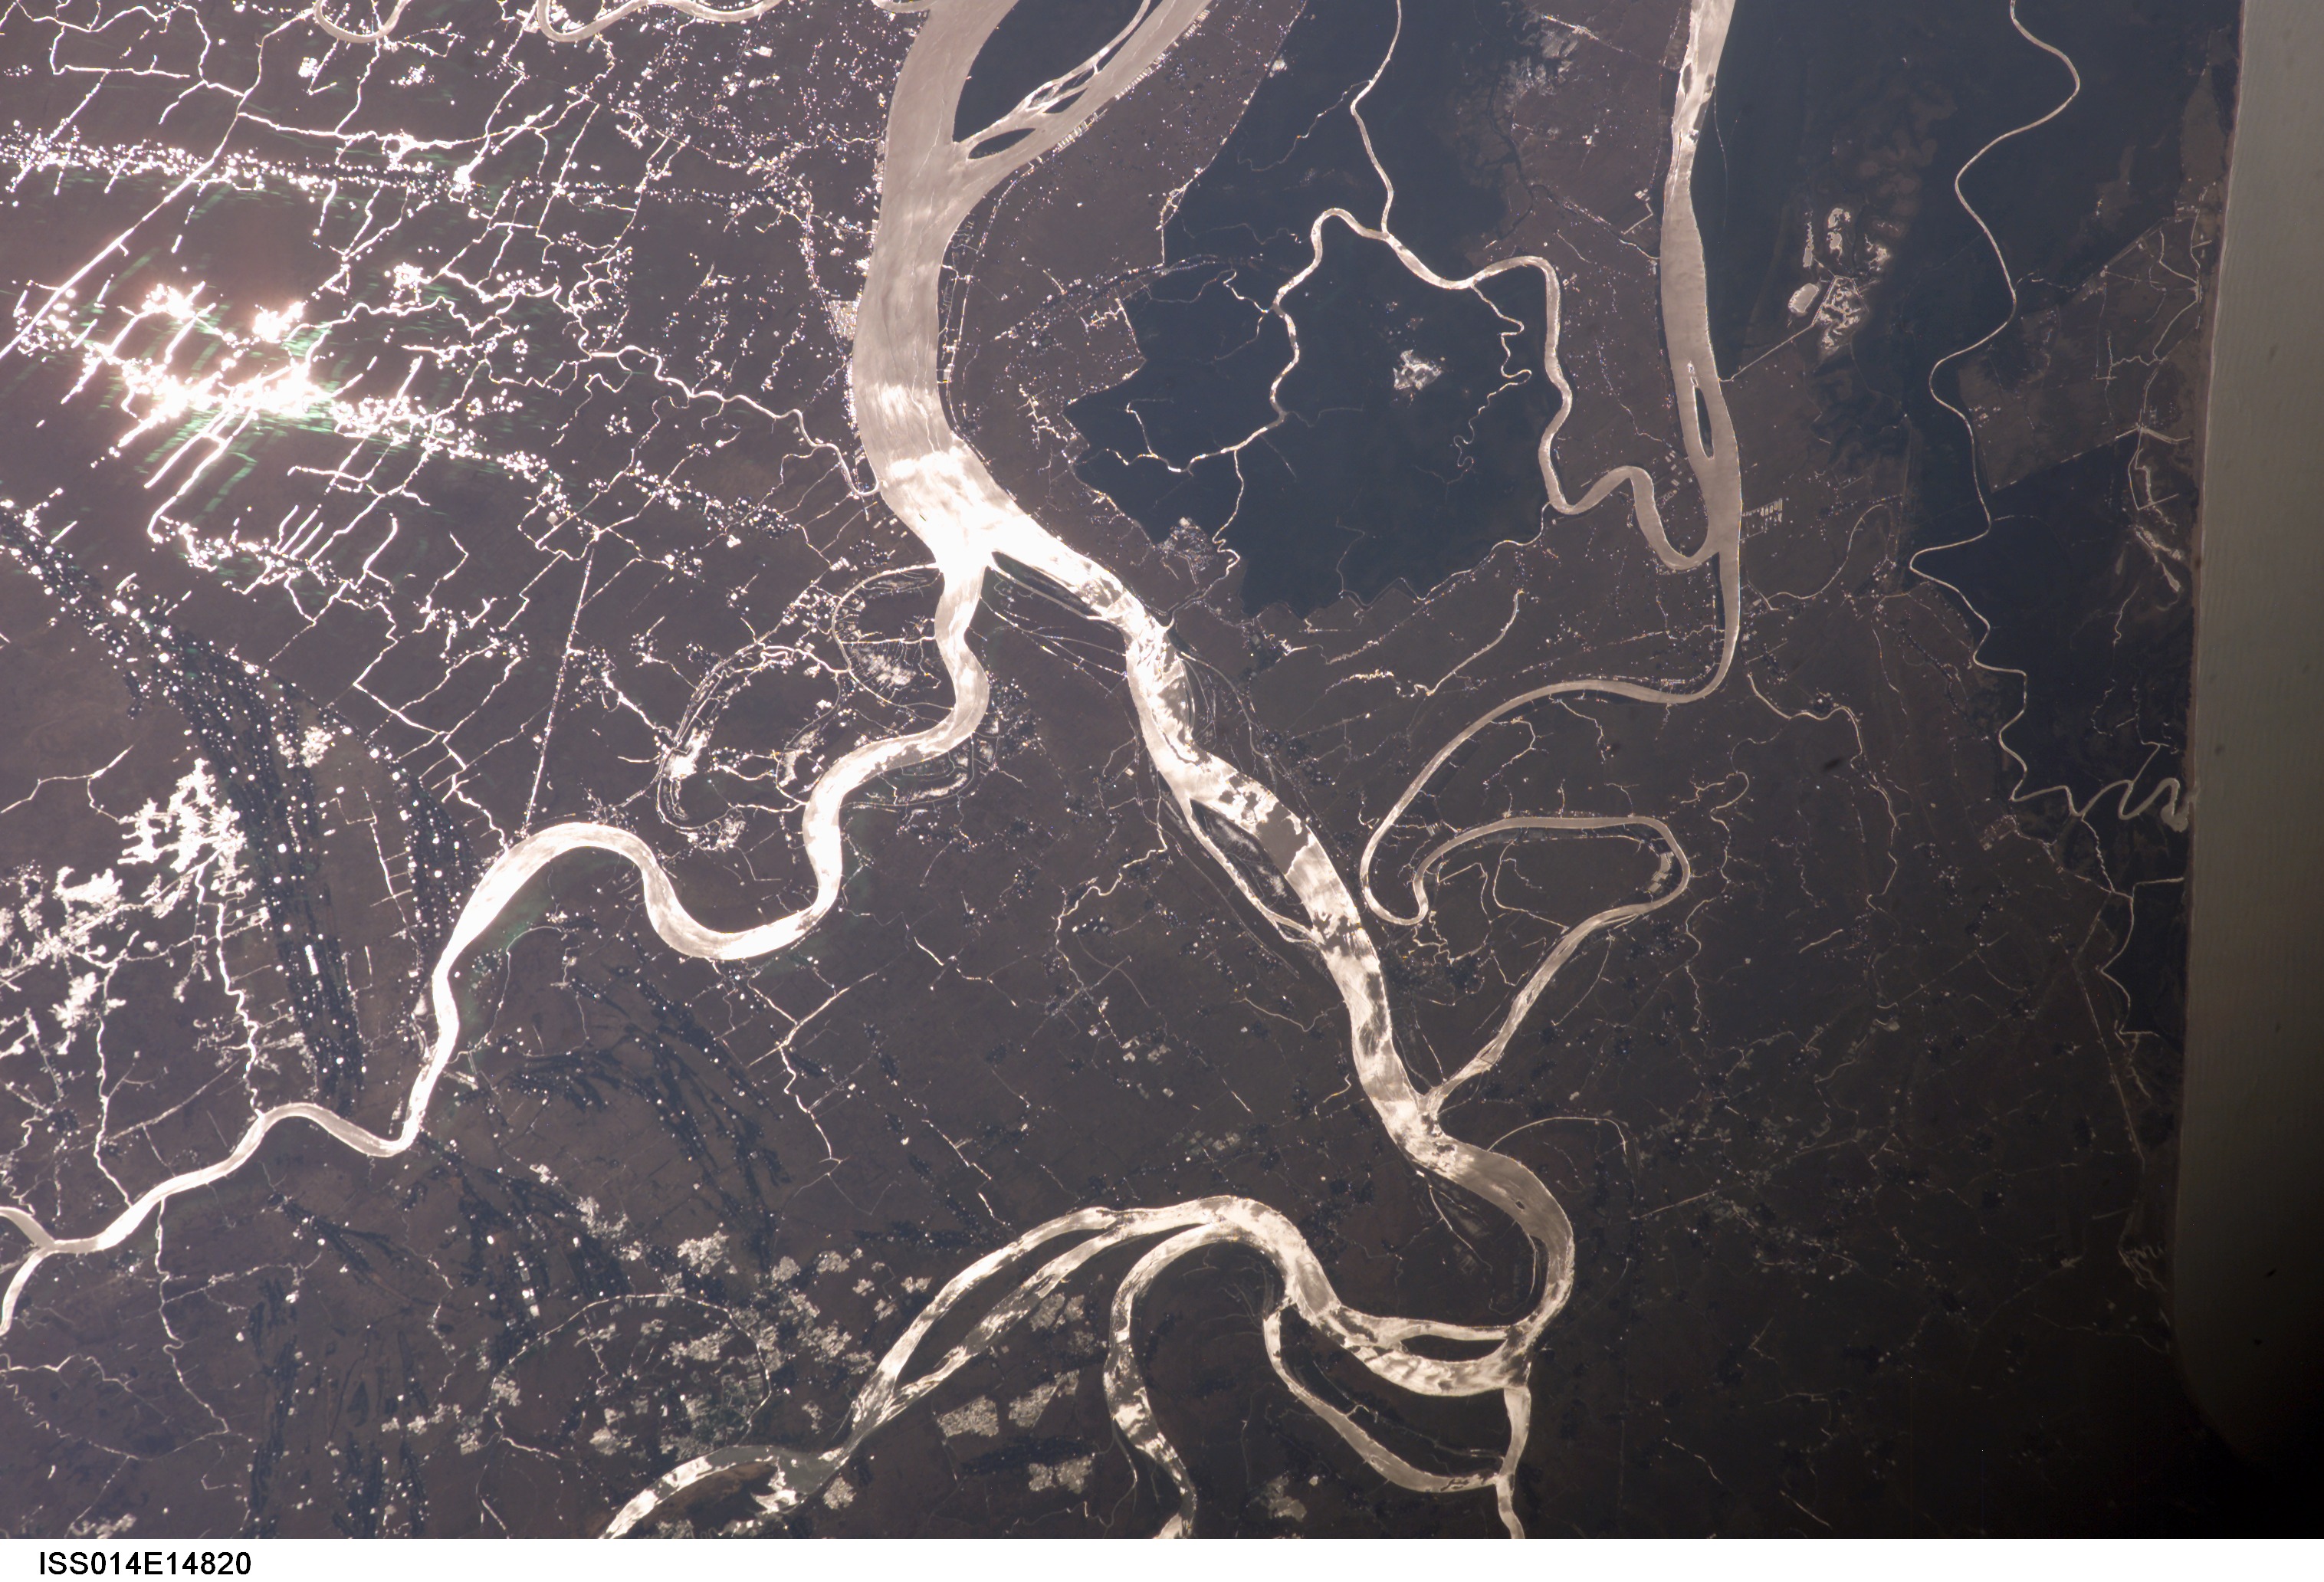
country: INDIA
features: MAHANADI R. DELTA, GLINT
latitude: 20.7
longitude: 86.8
